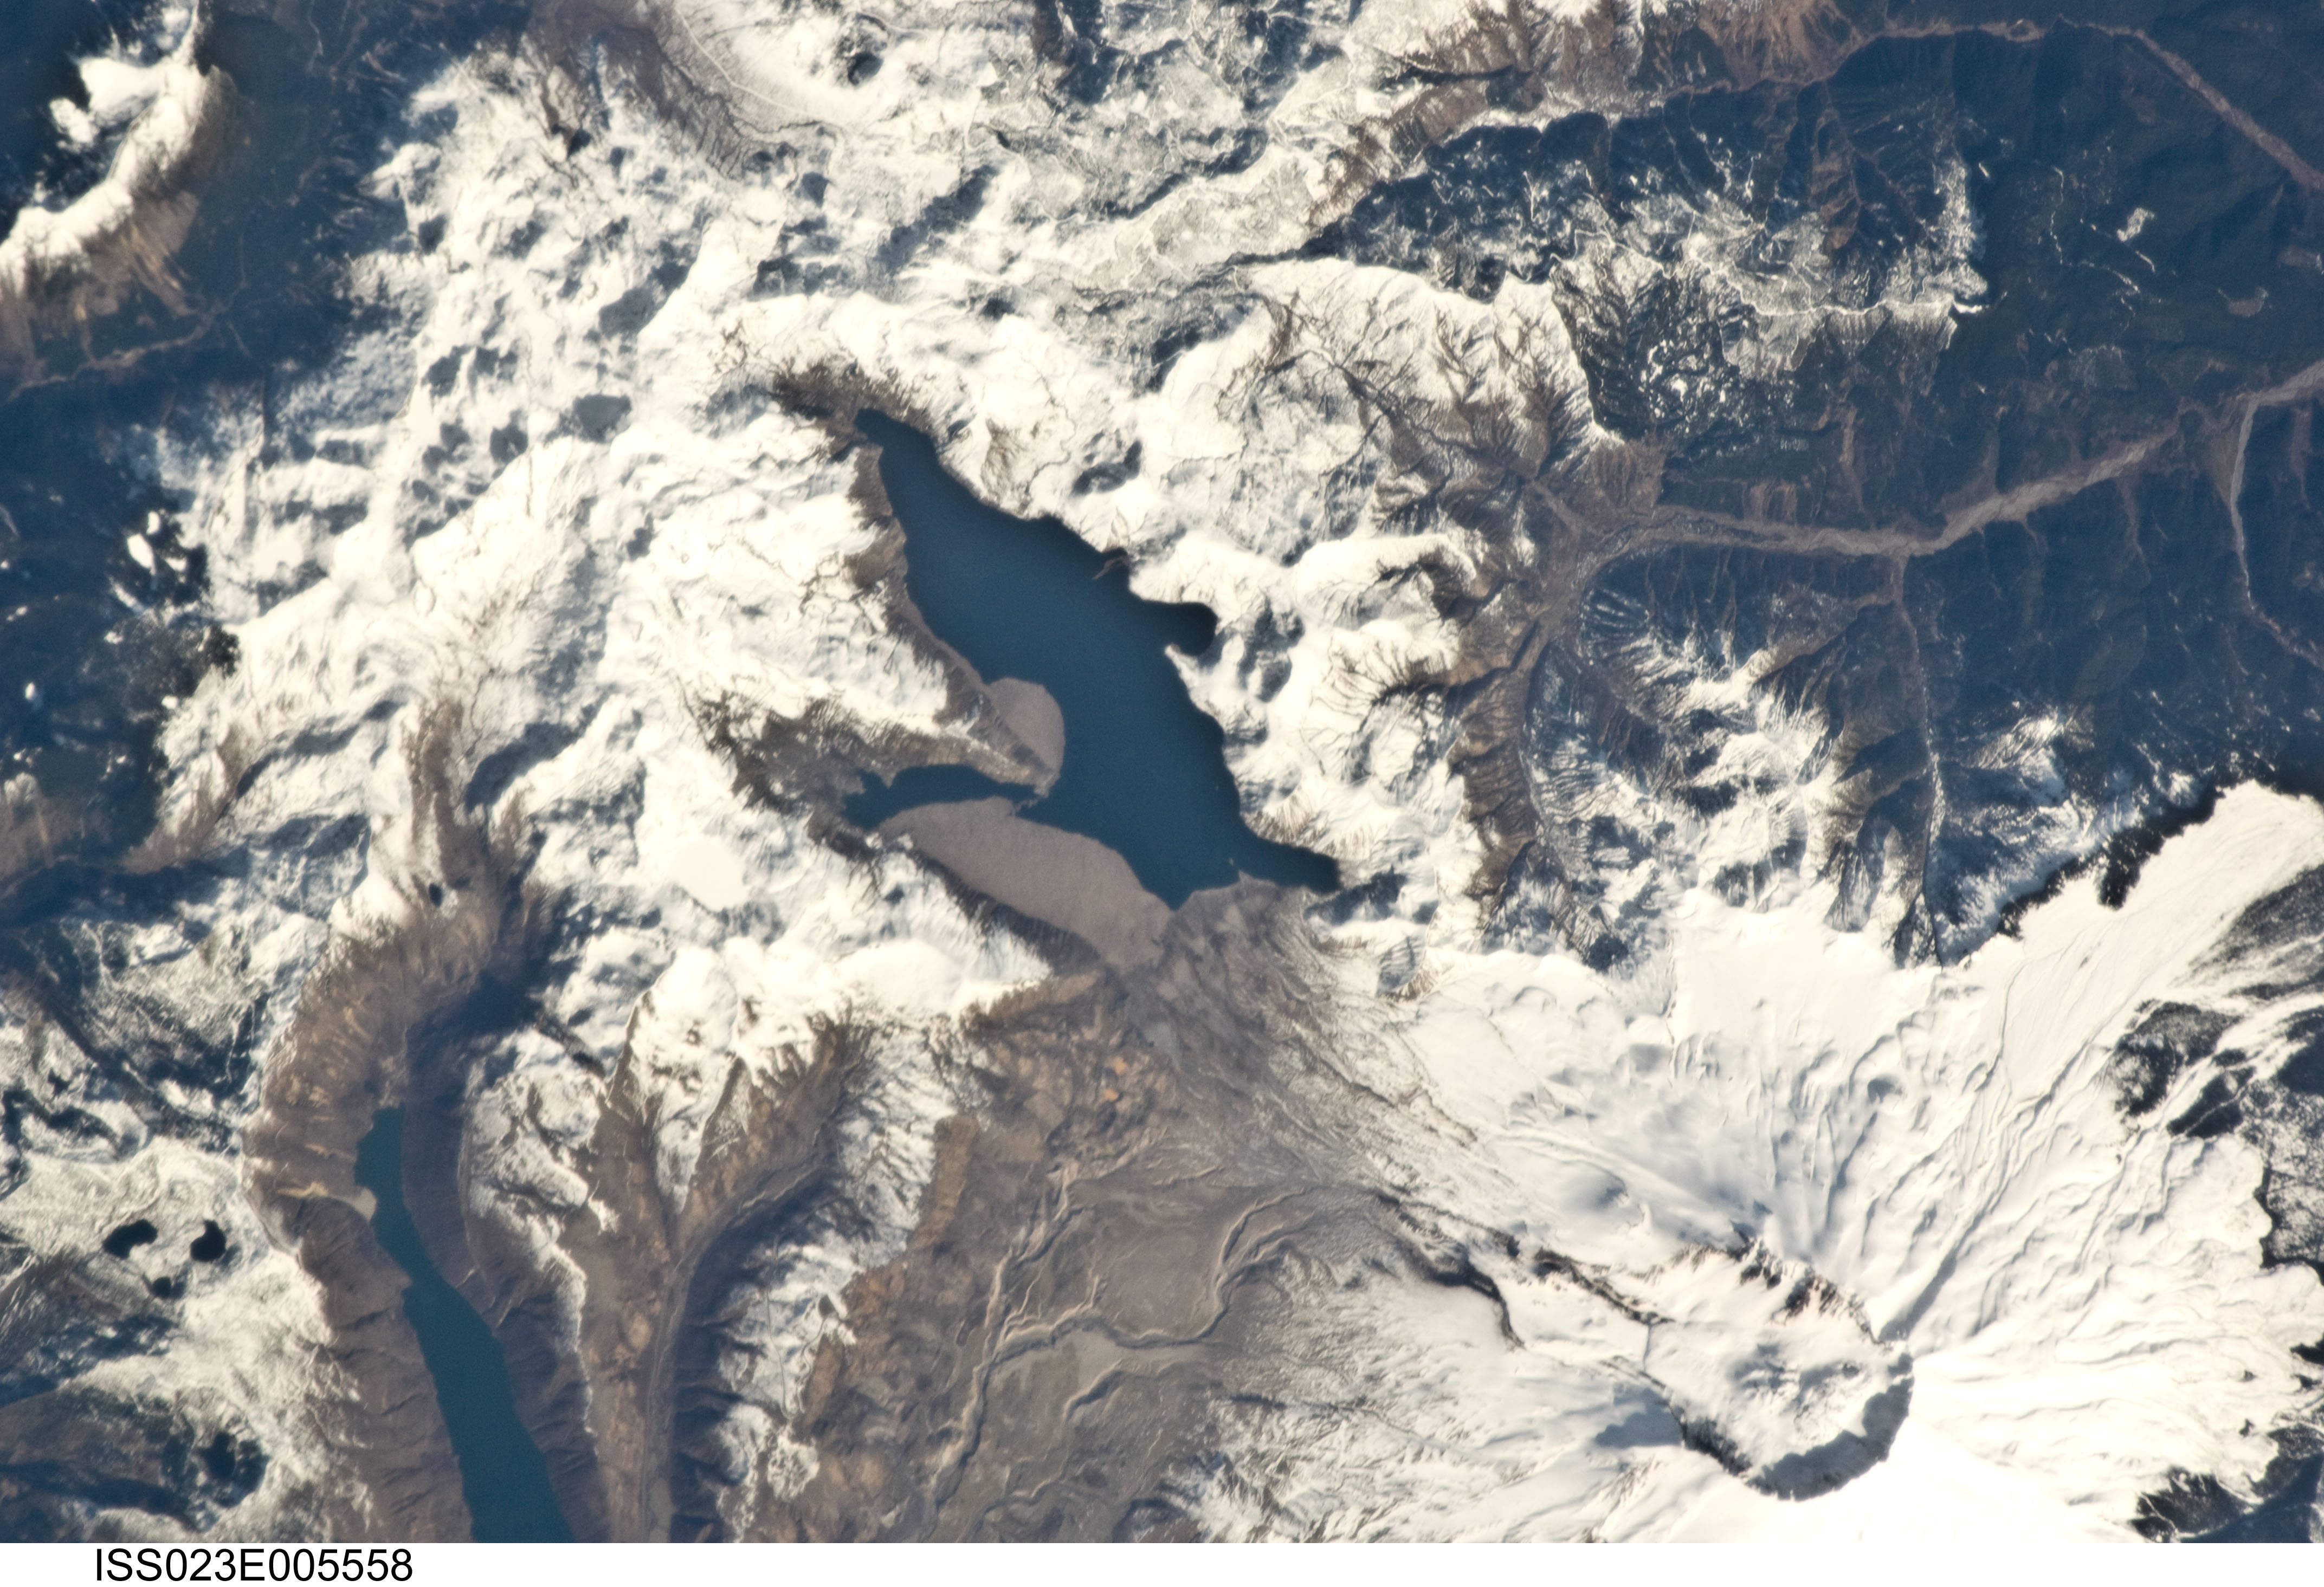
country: USA-WASHINGTON
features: SPIRIT LAKE, MOUNT SAINT HELENS
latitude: 46.3
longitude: -122.2
